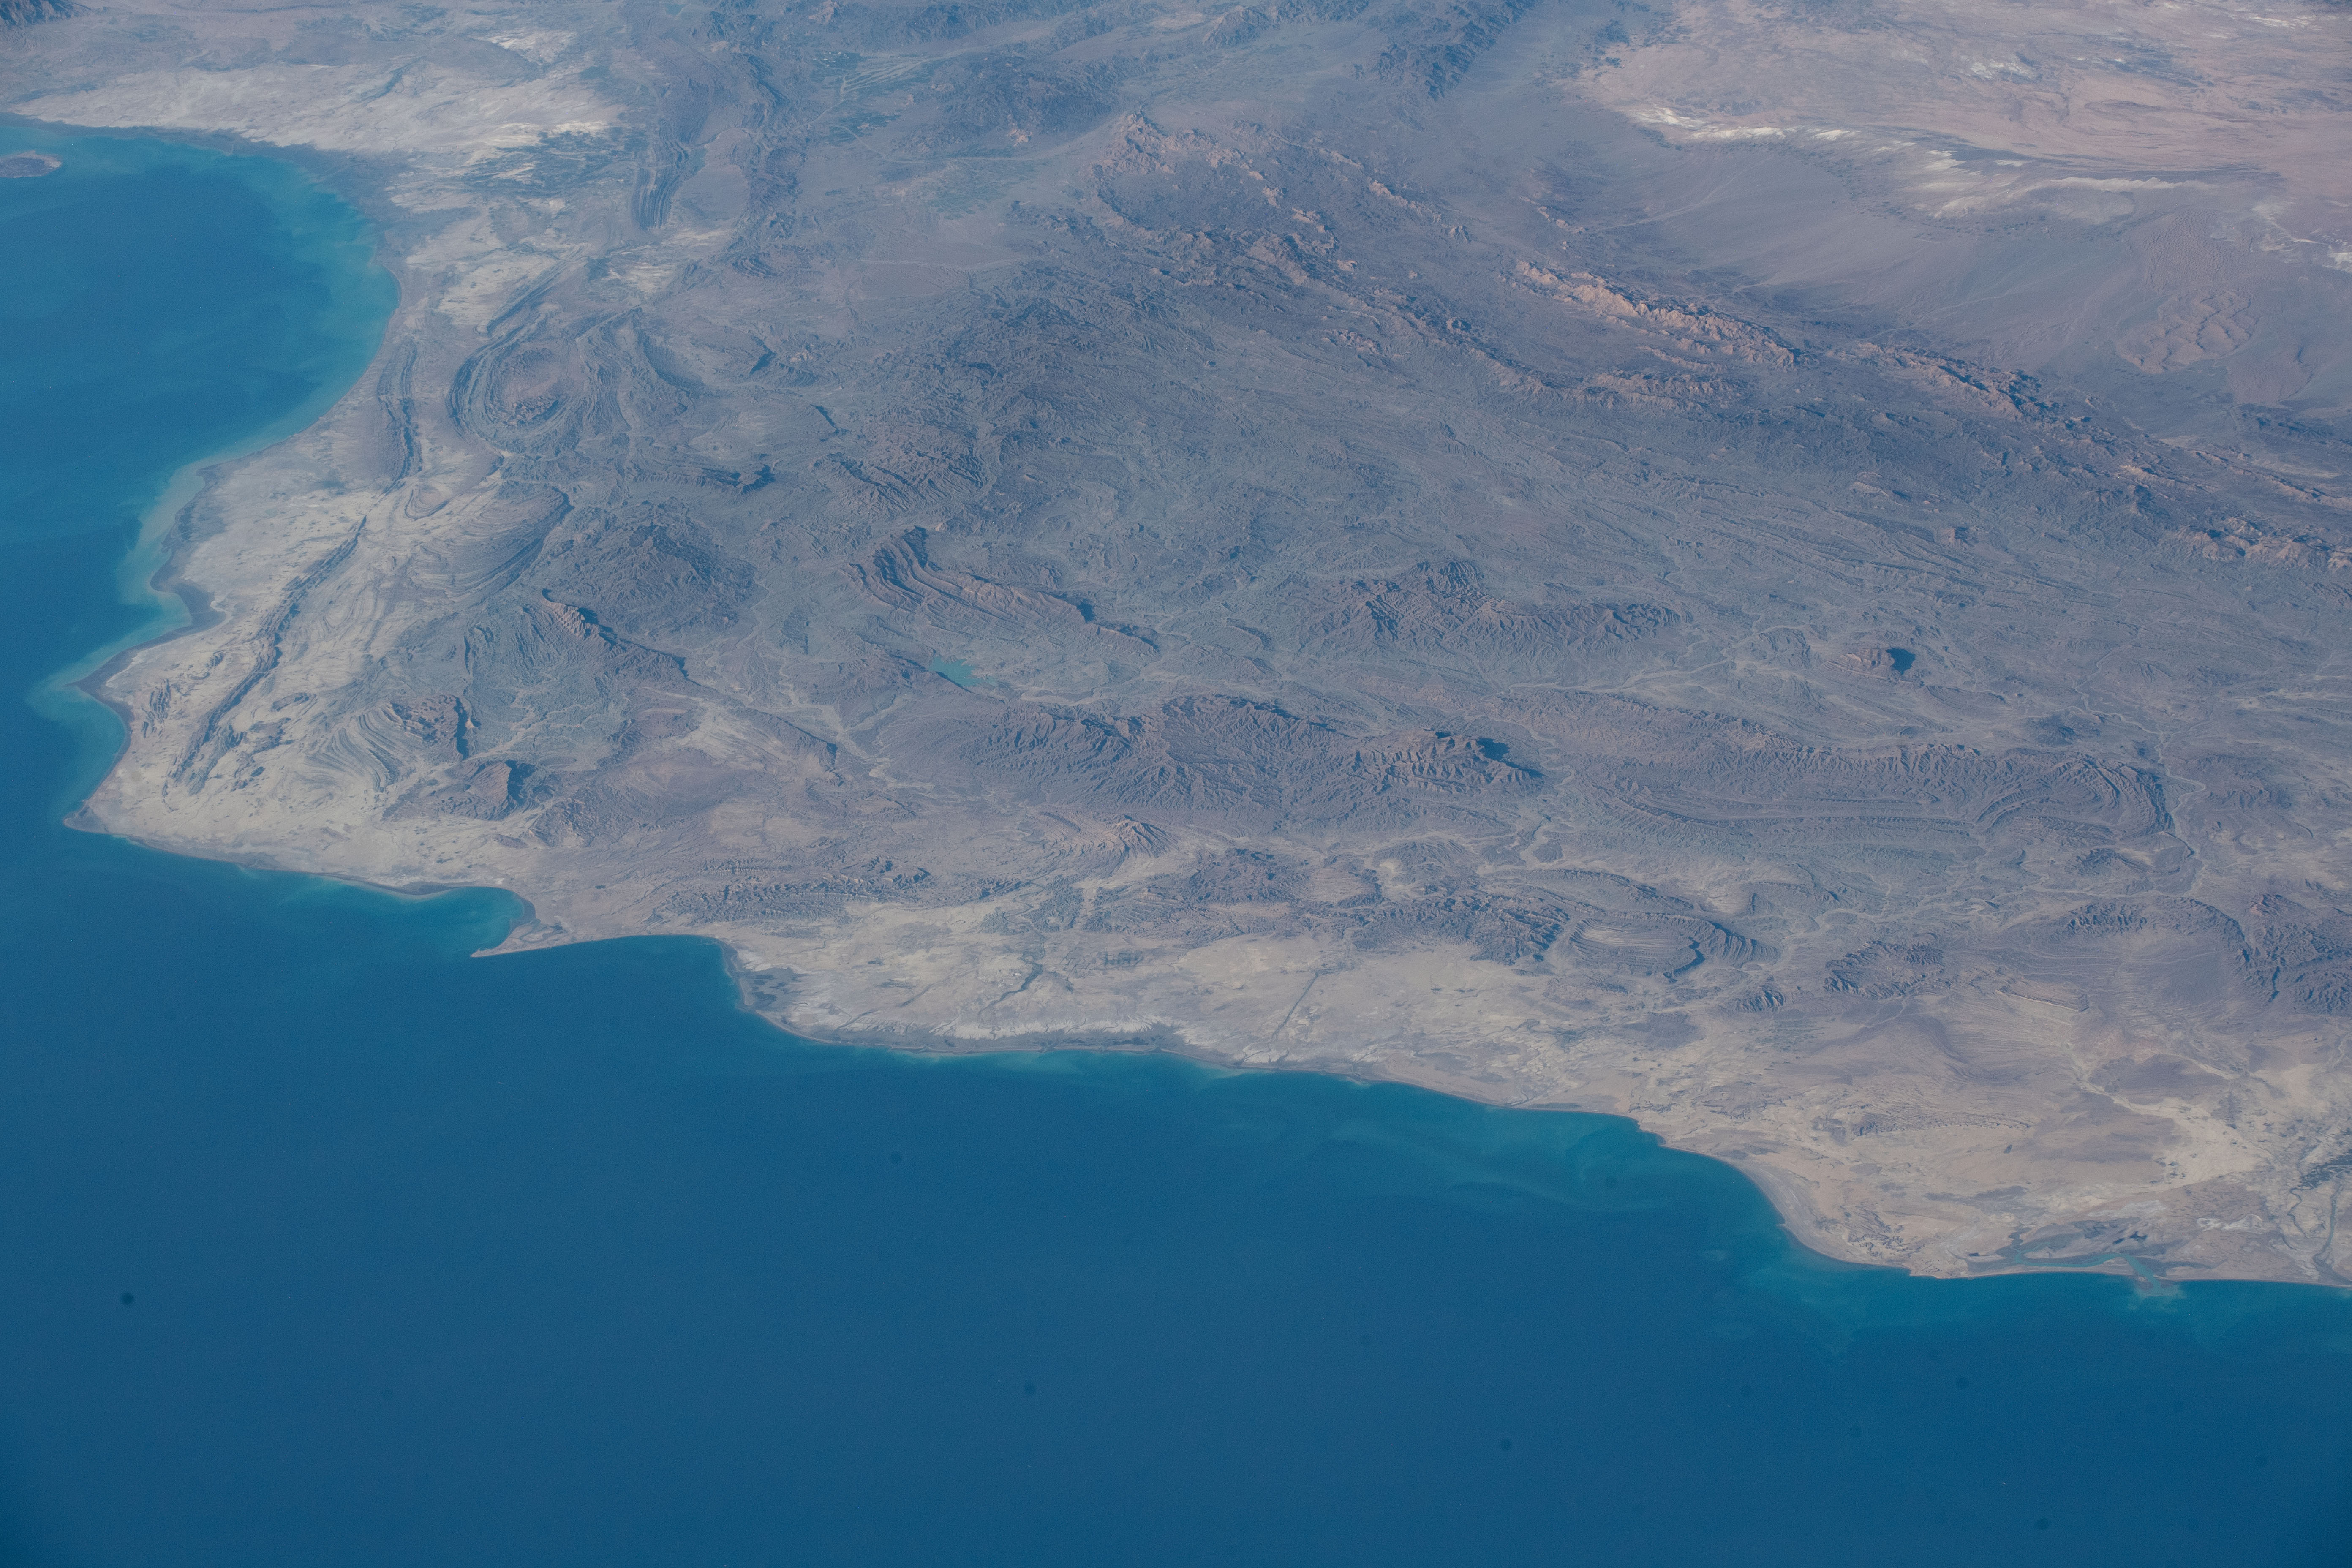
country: IRAN
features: GULF OF OMAN, SISTAN VA BALUCHHESTAN
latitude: 26.1
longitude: 58.6
